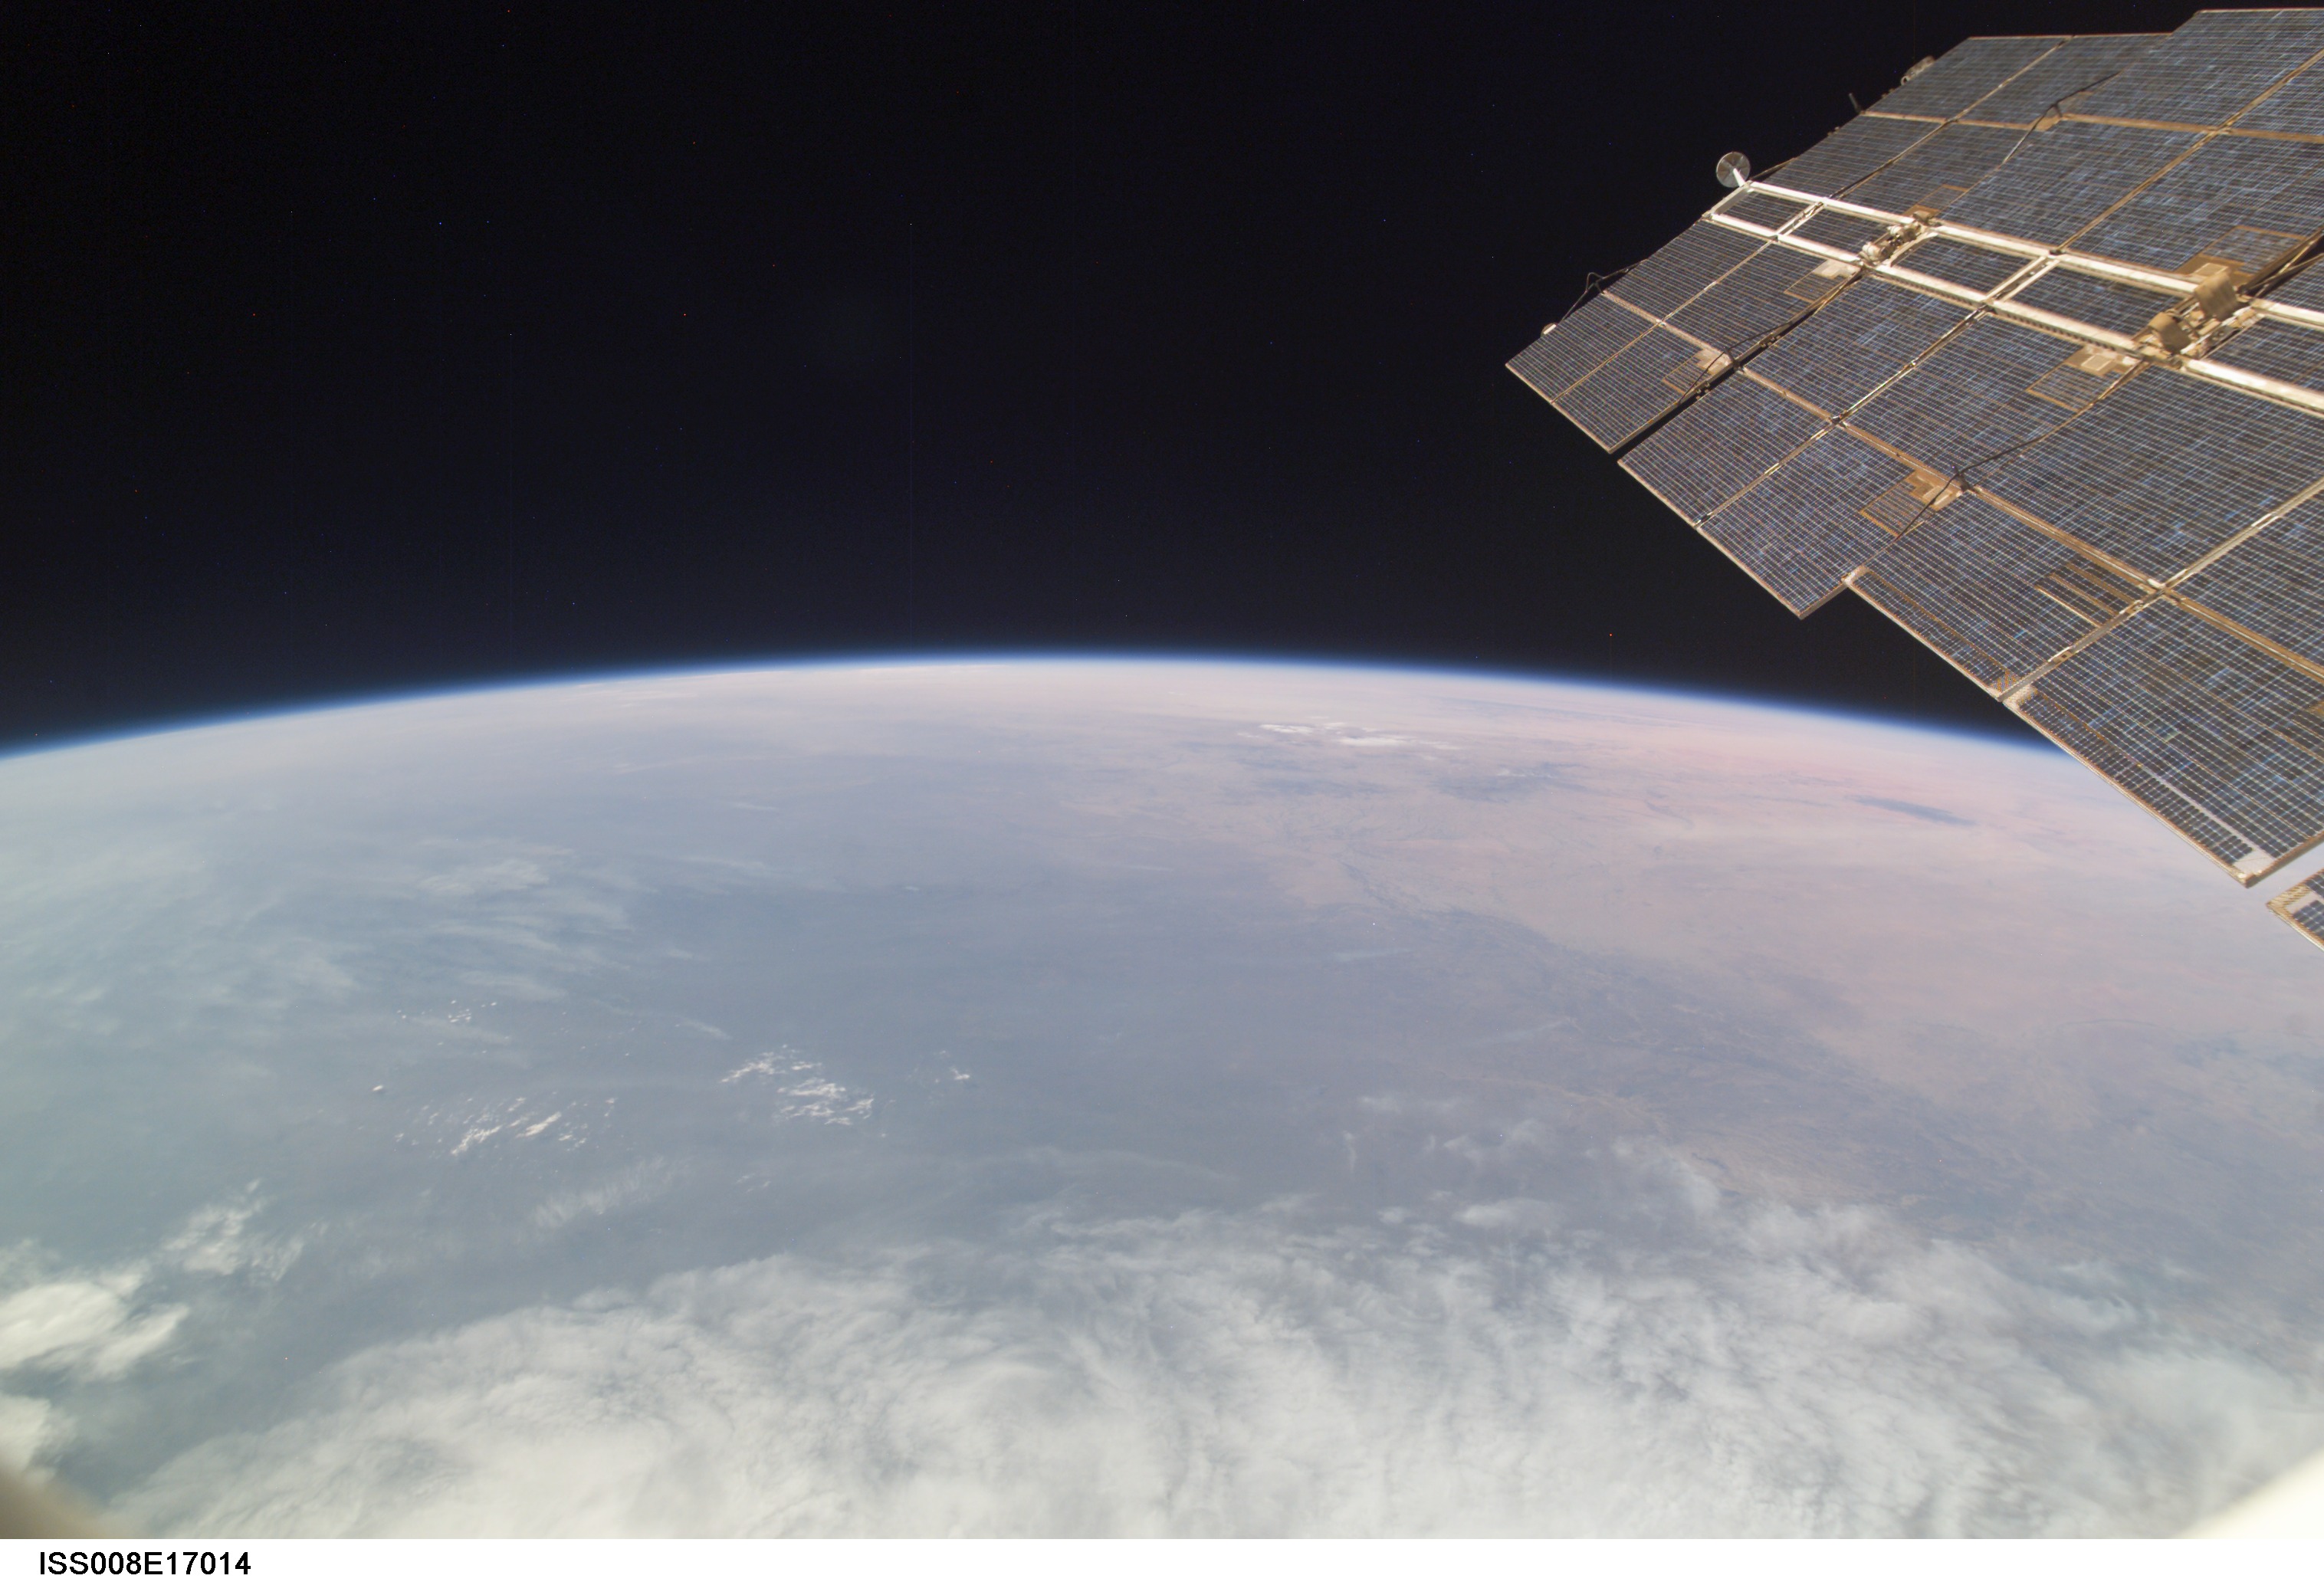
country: SUDAN
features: LIBYAN DES., MARRAH MTS., ATMOSPHERIC LIMB
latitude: 8.5
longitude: 25.0
